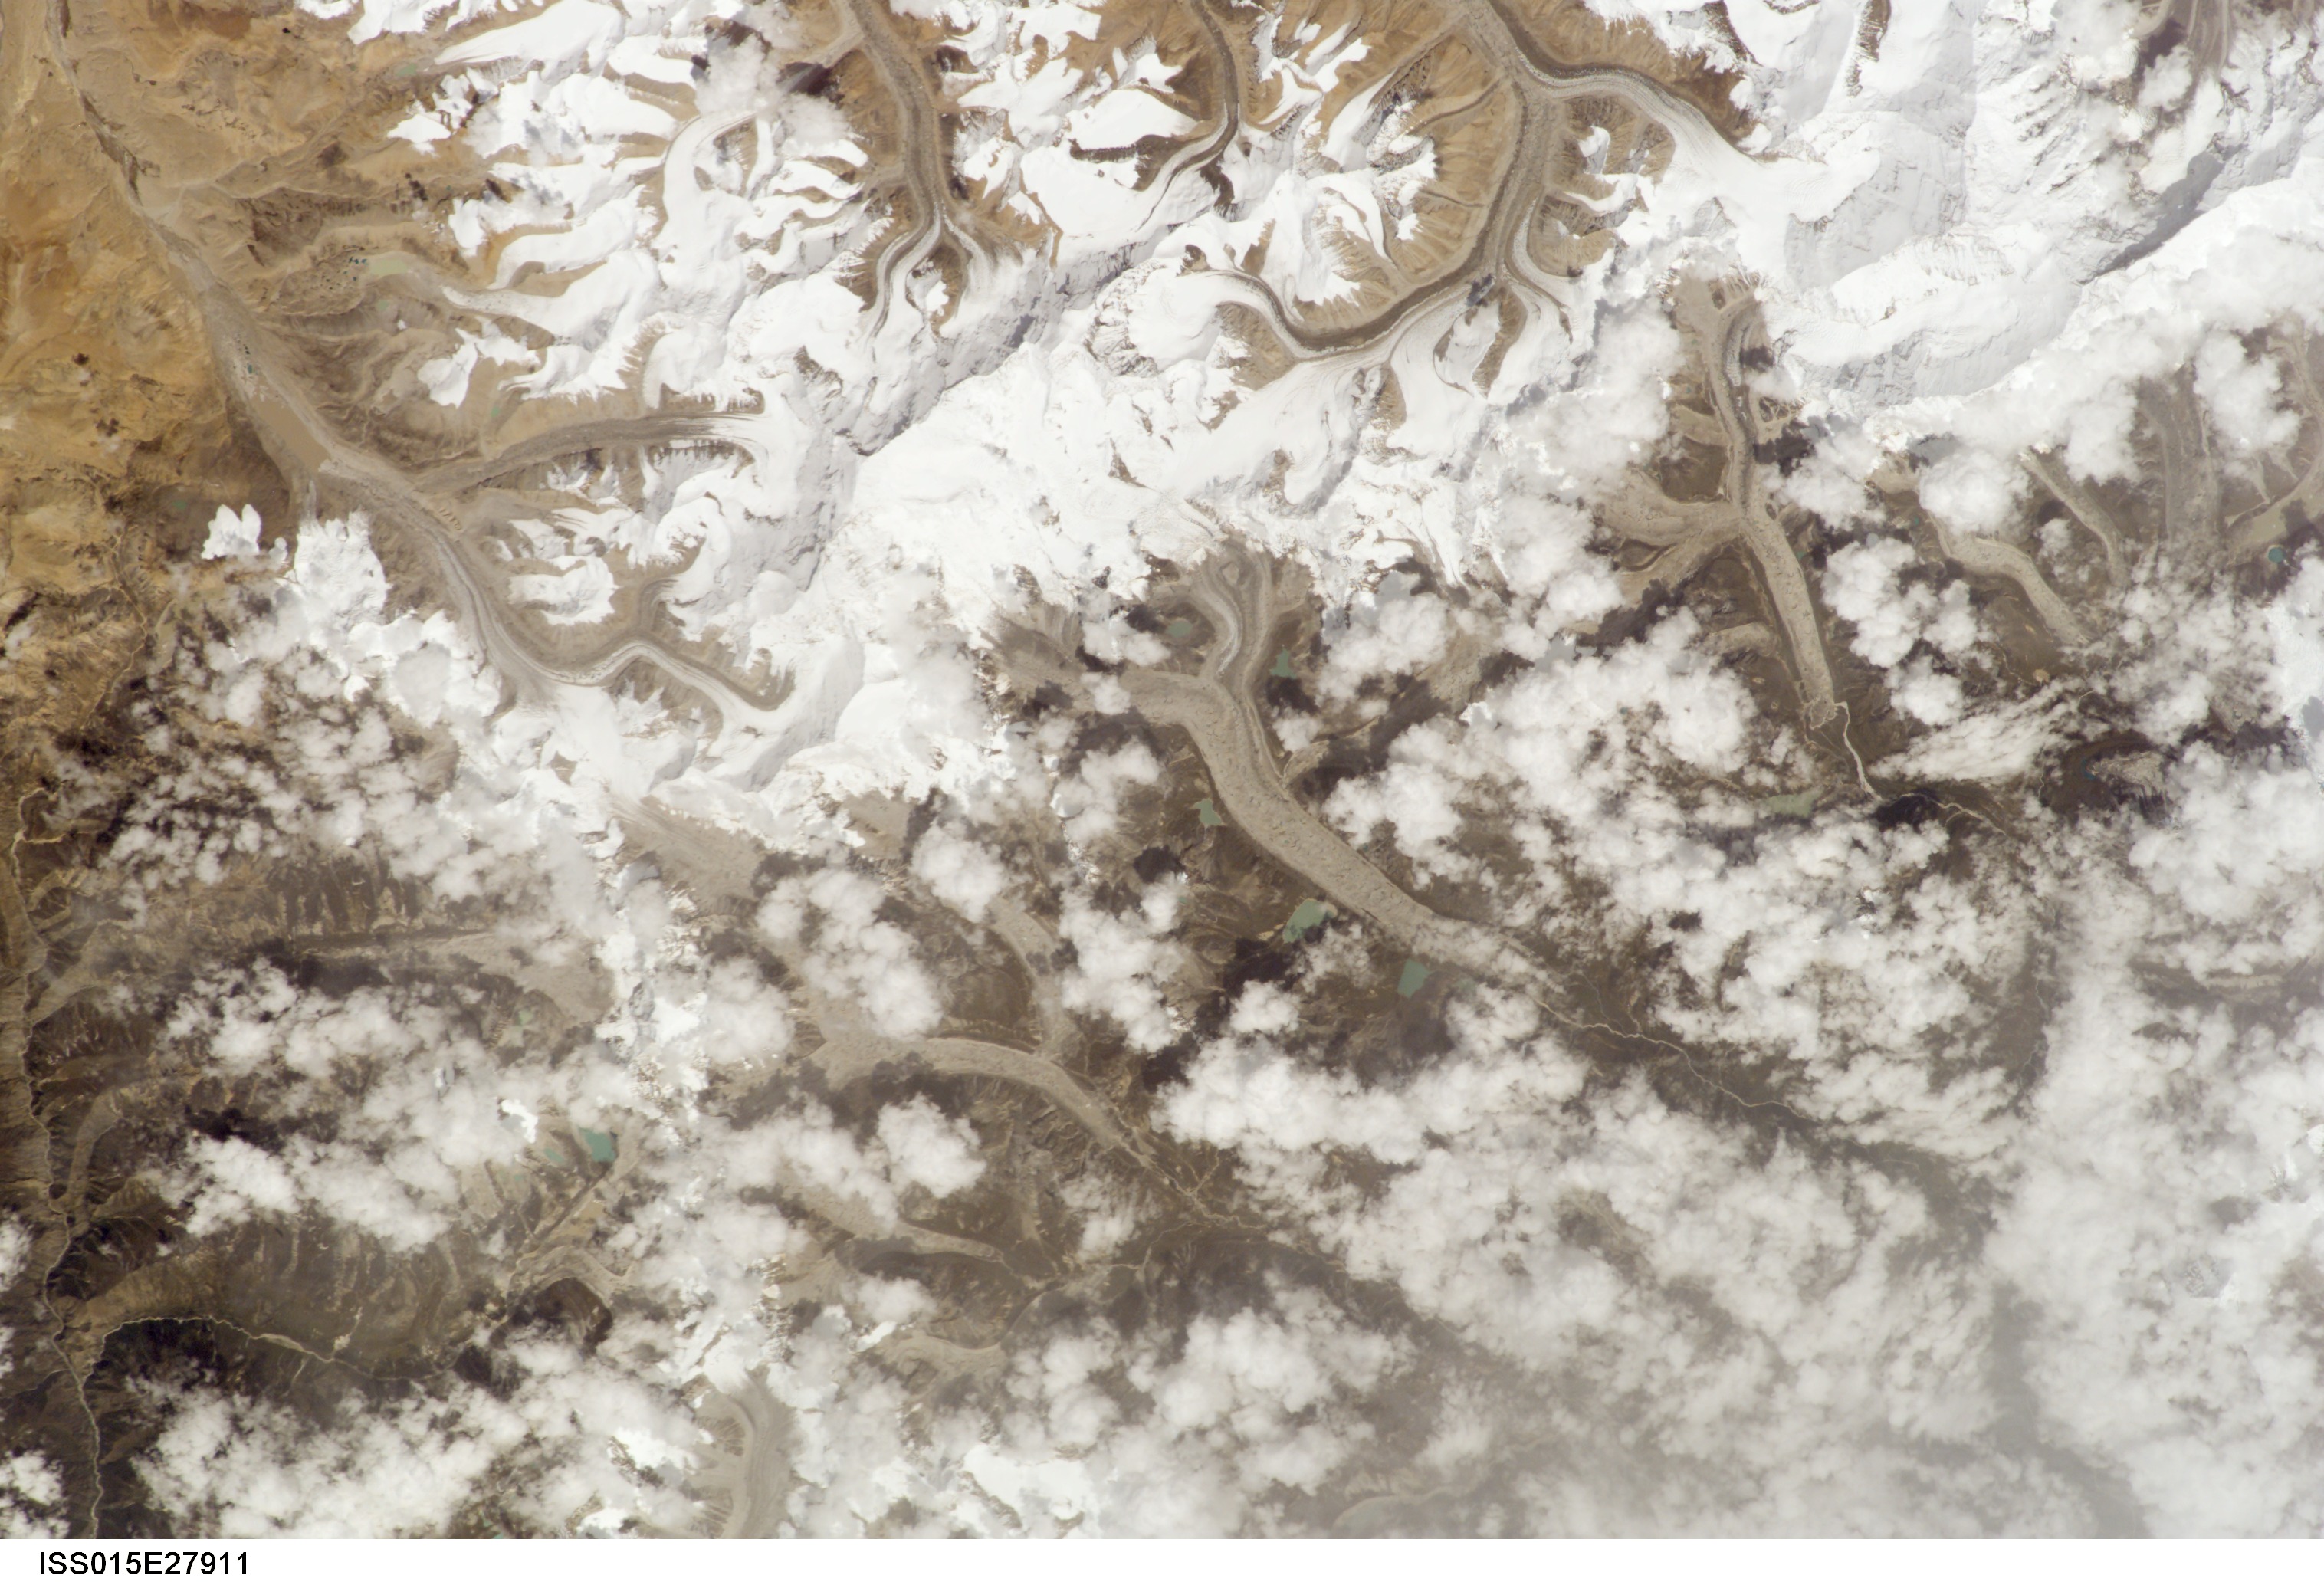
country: CHINA
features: C. HIMALAYA MTS., V. GLACIERS
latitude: 28.0
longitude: 86.5
